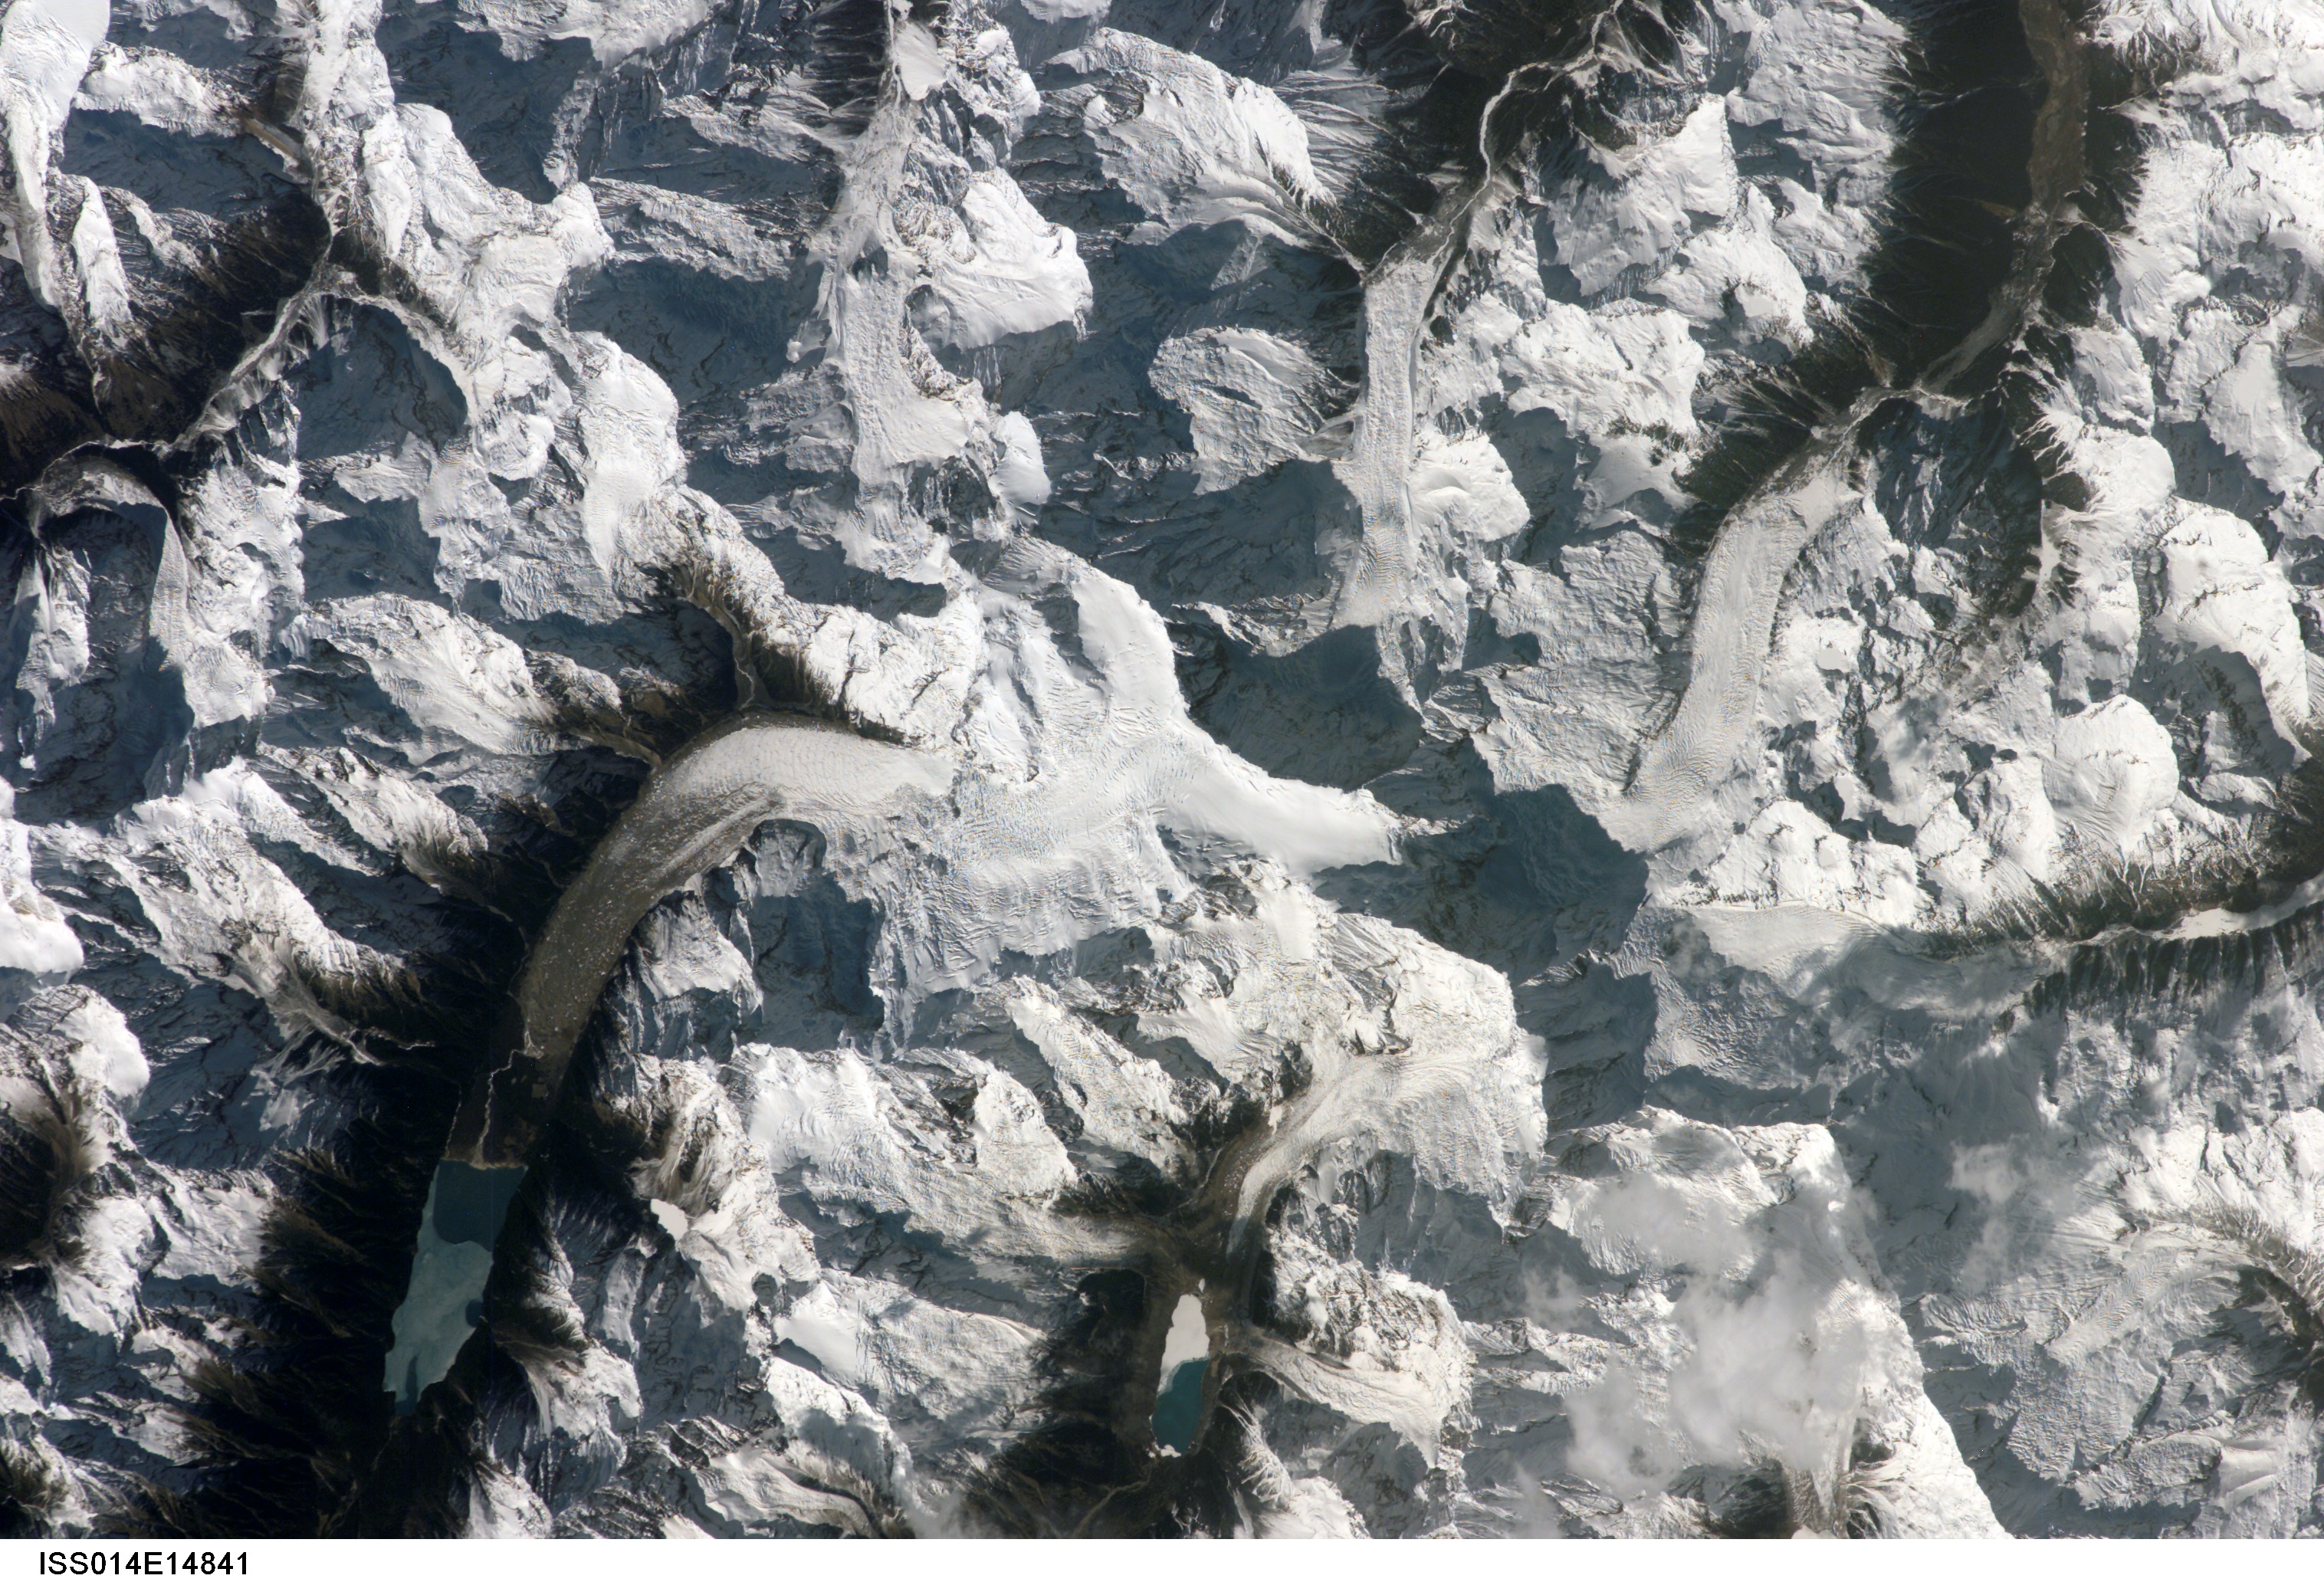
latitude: 30.2
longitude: 94.2
